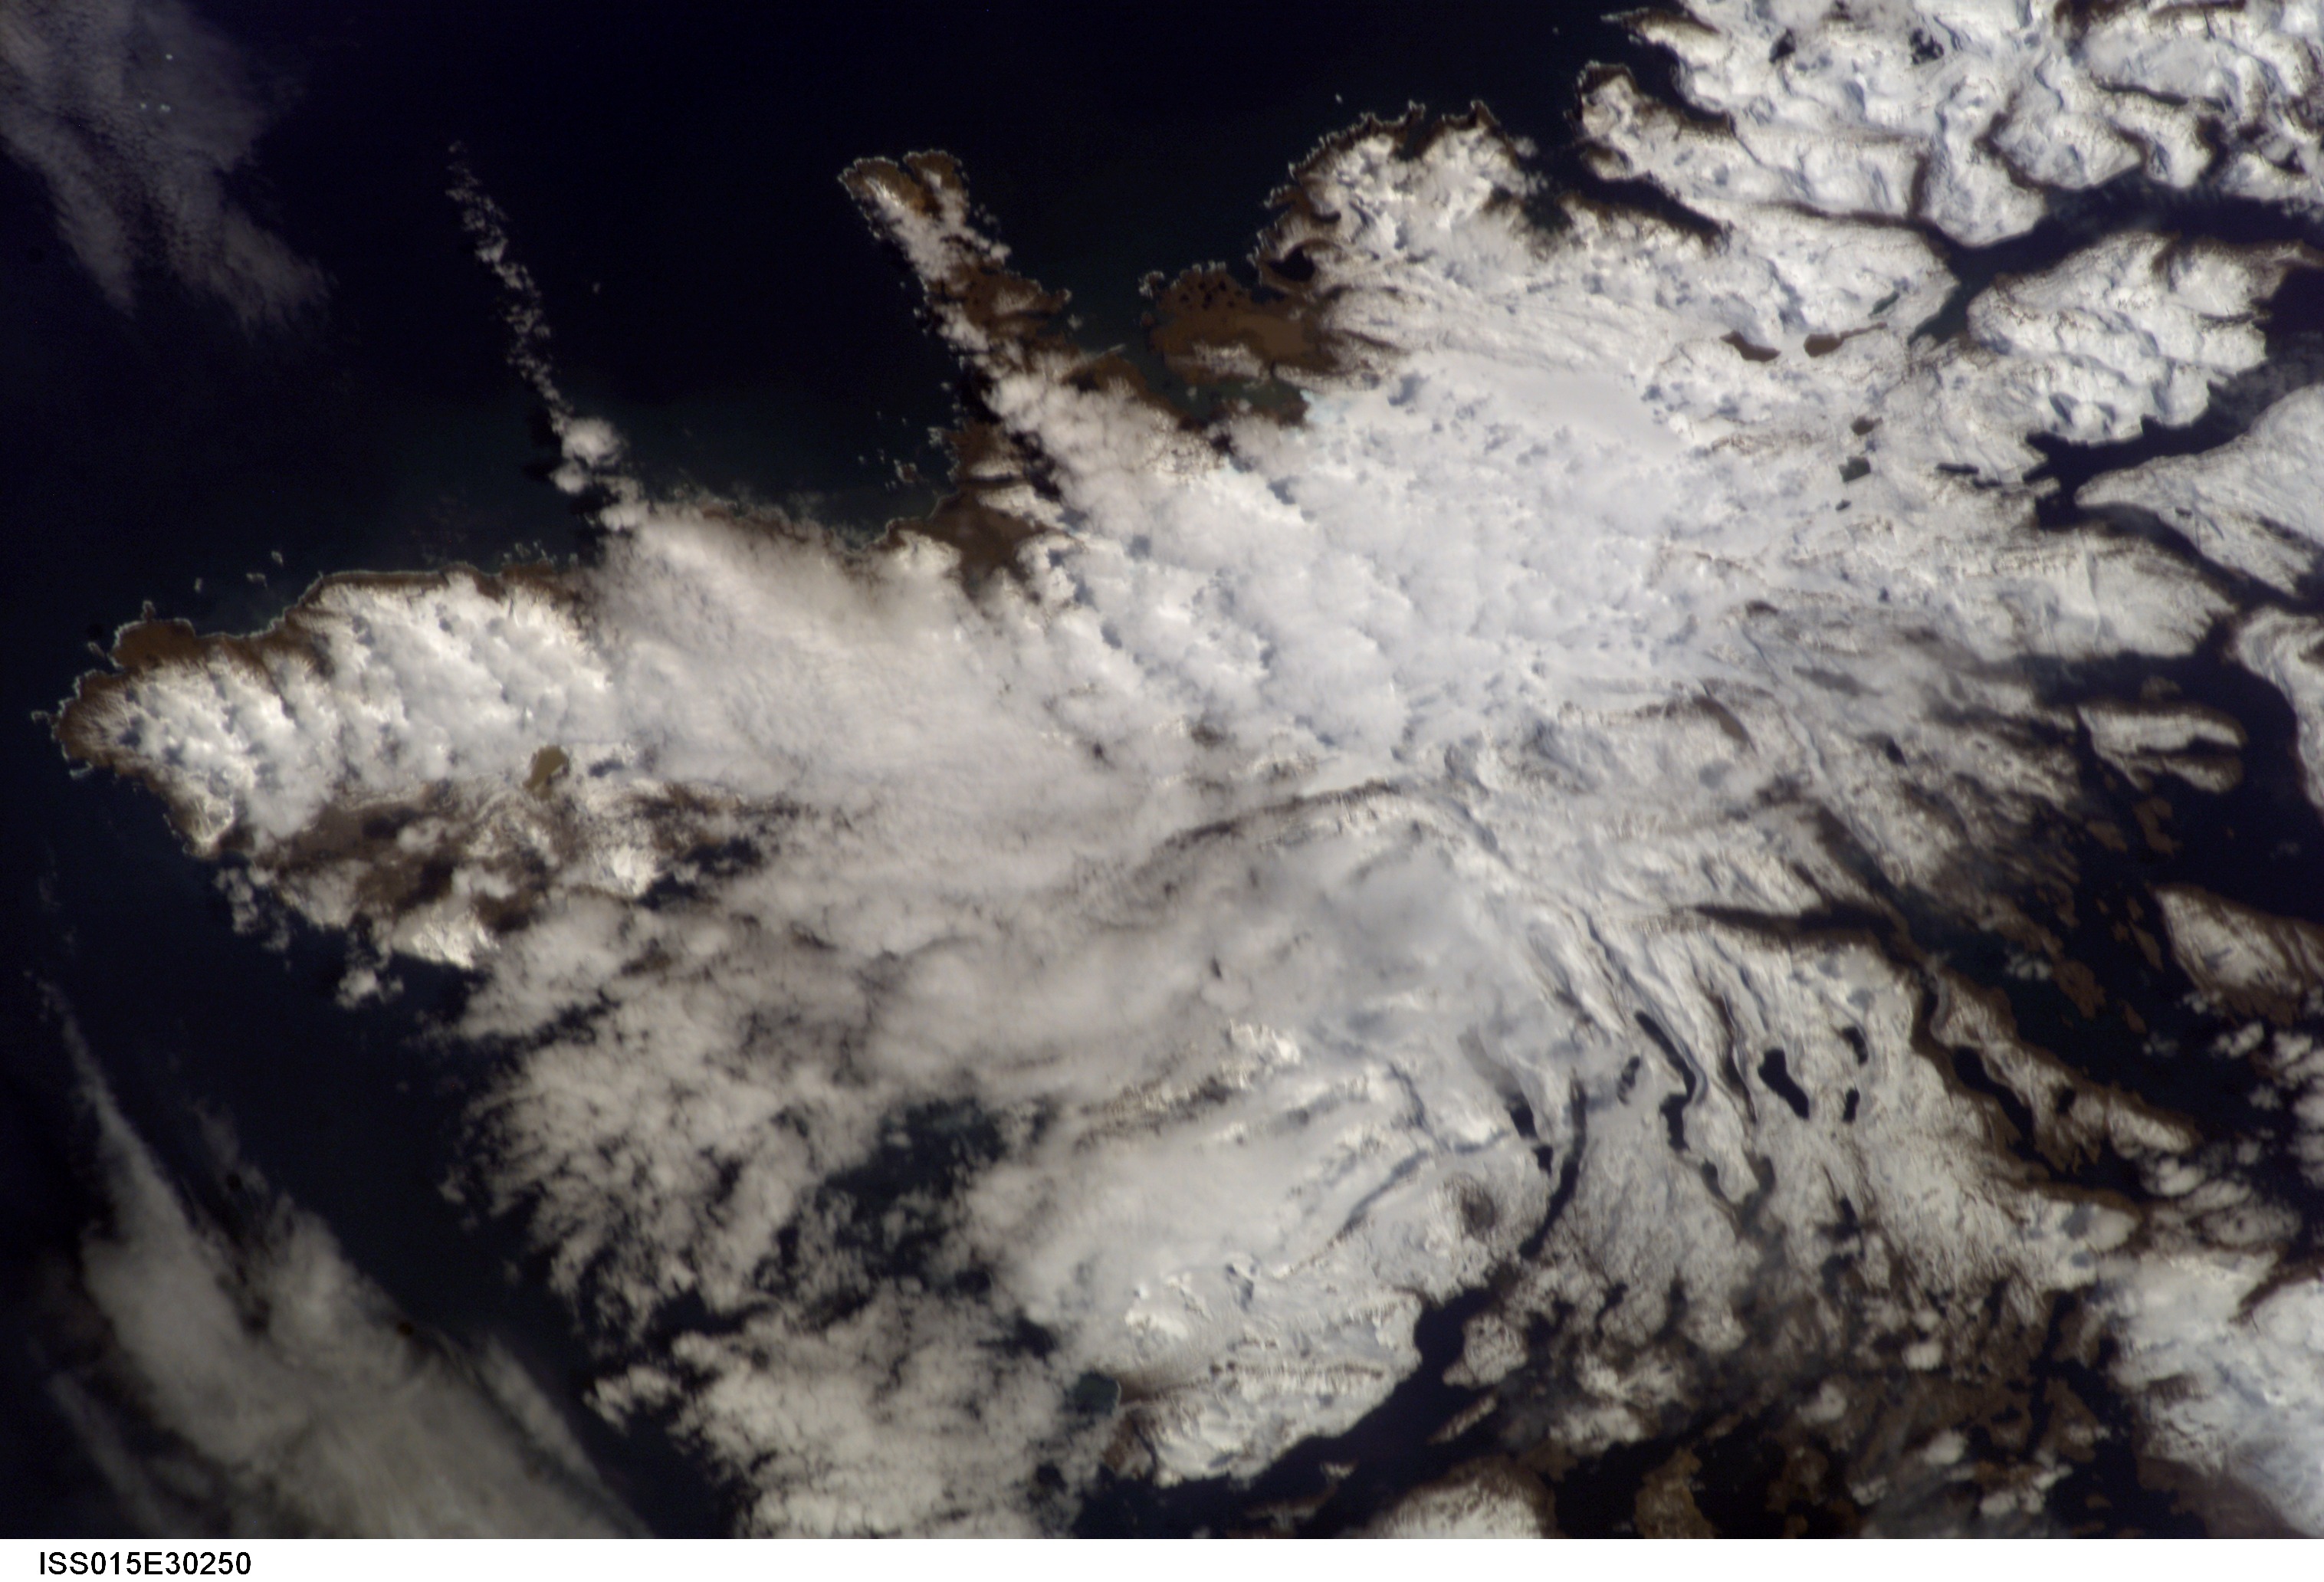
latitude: -49.5
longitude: 69.0
